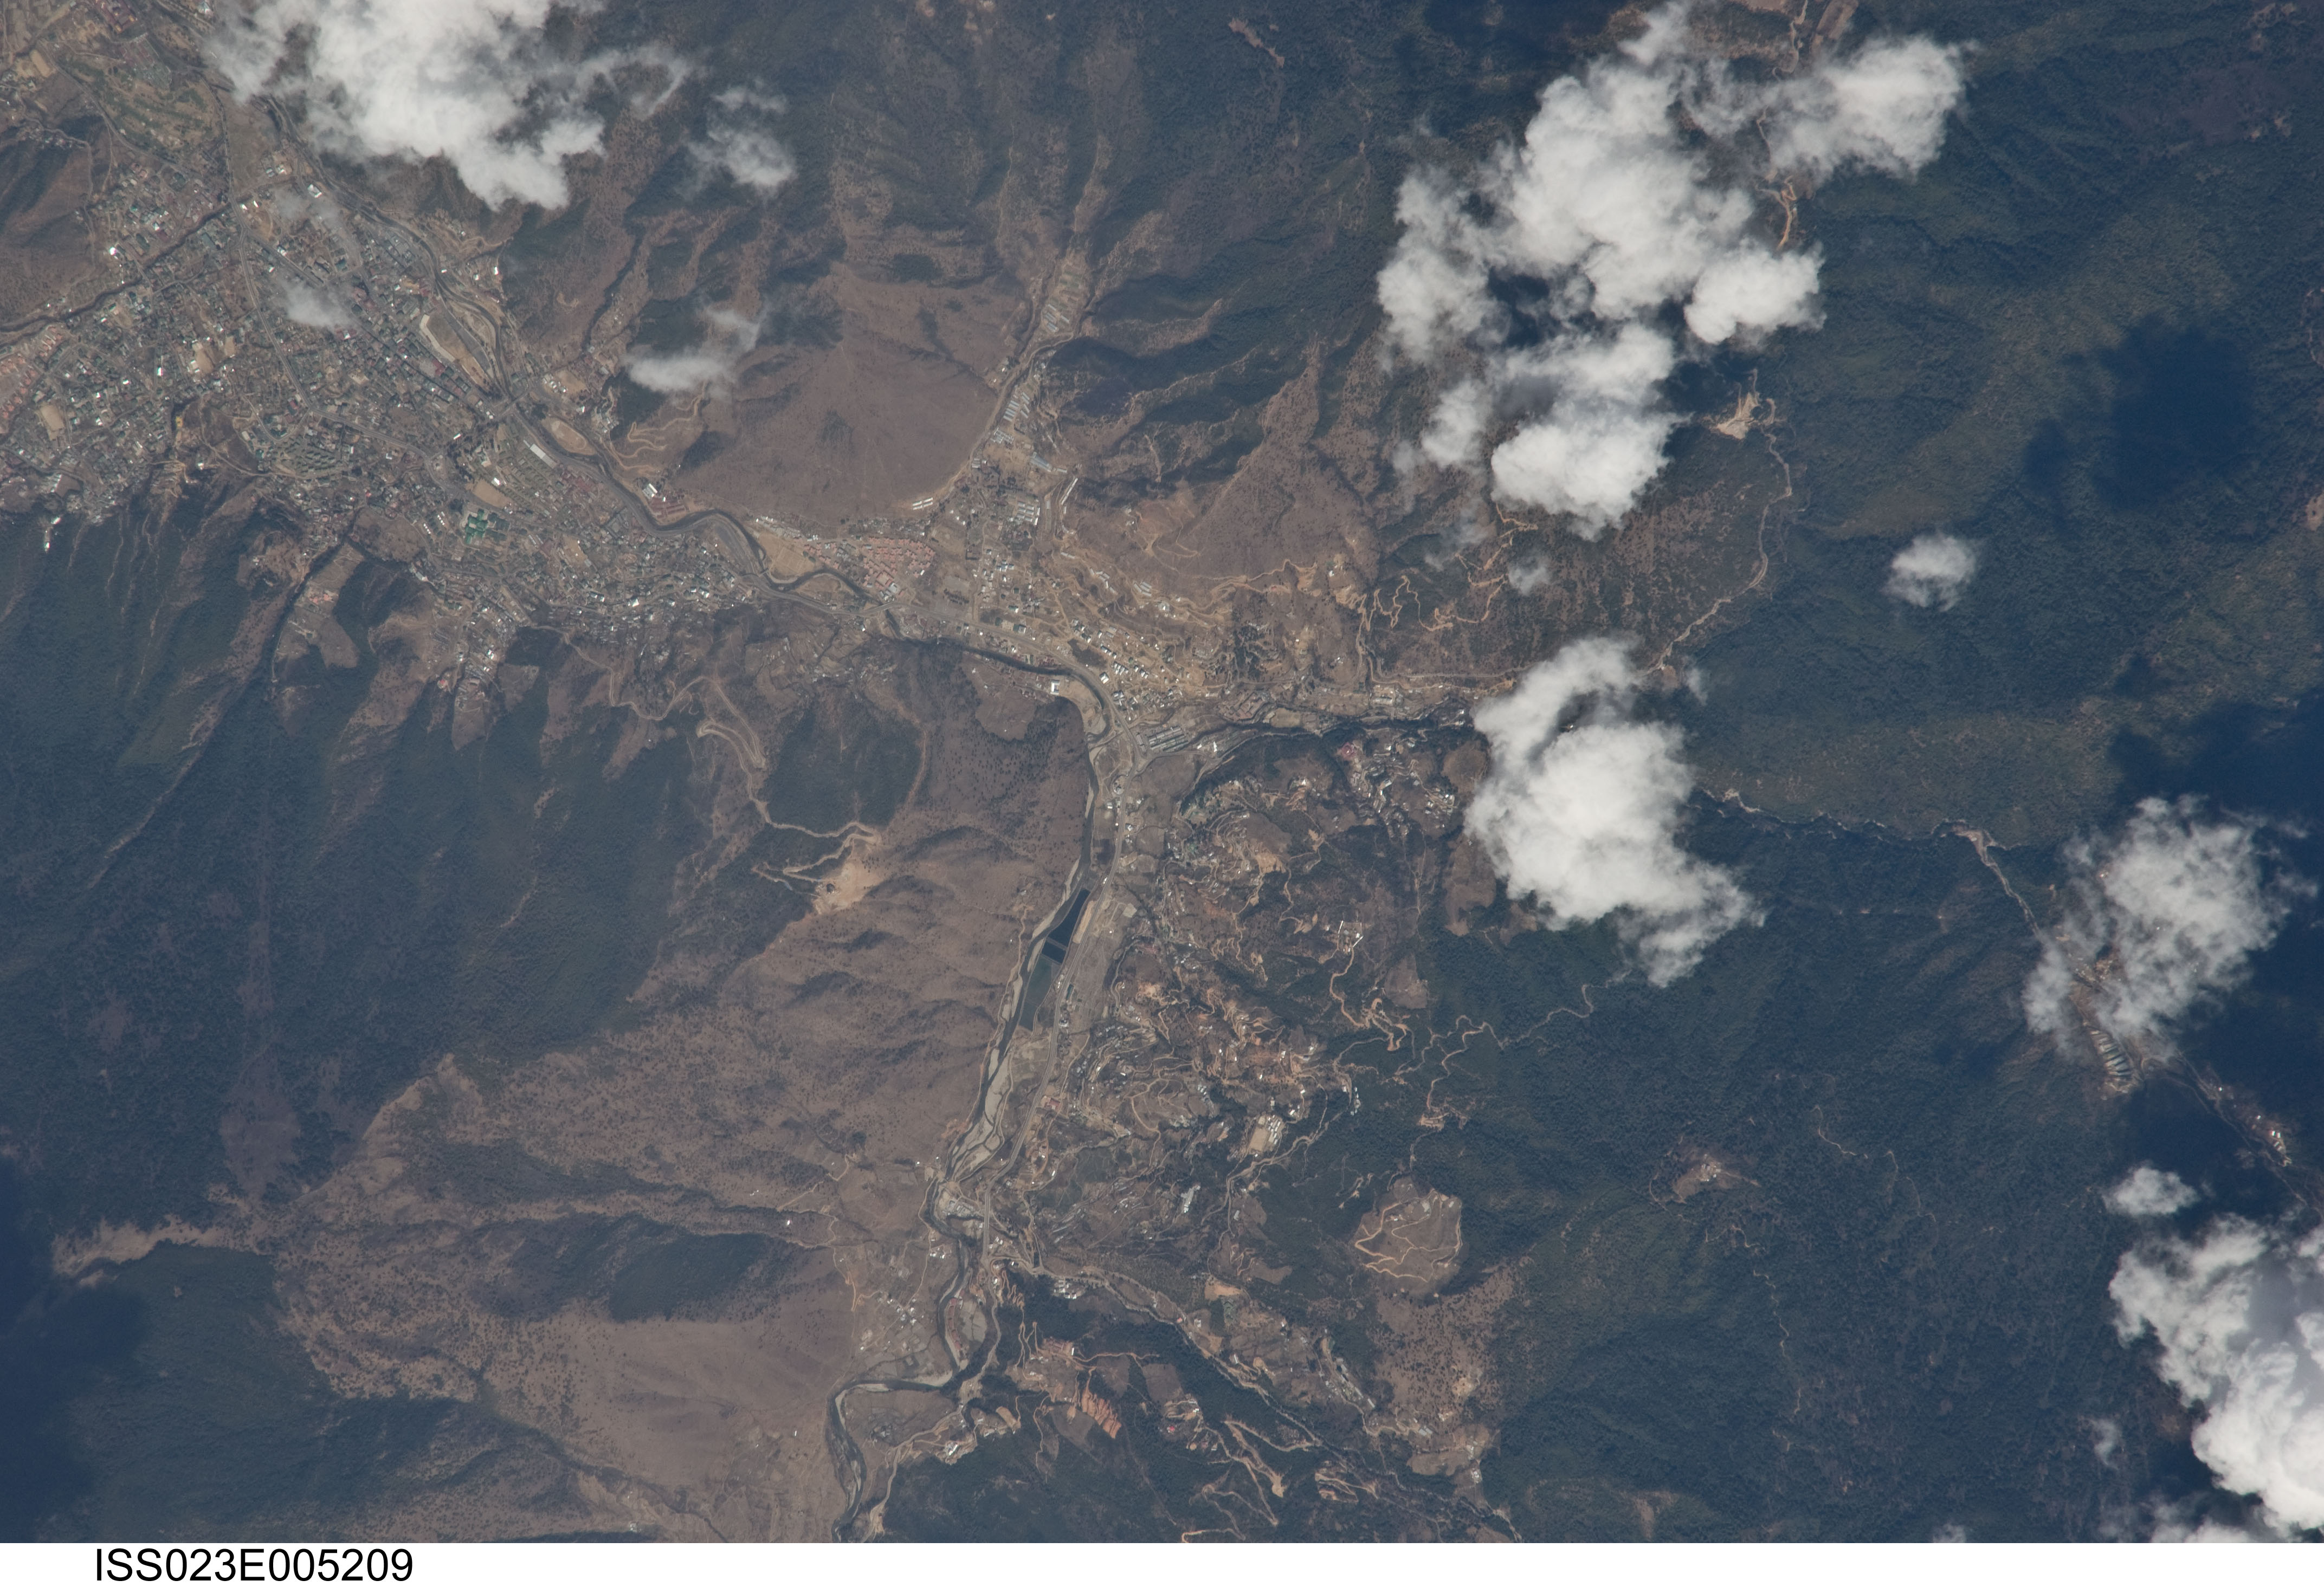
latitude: 27.4
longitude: 89.7
